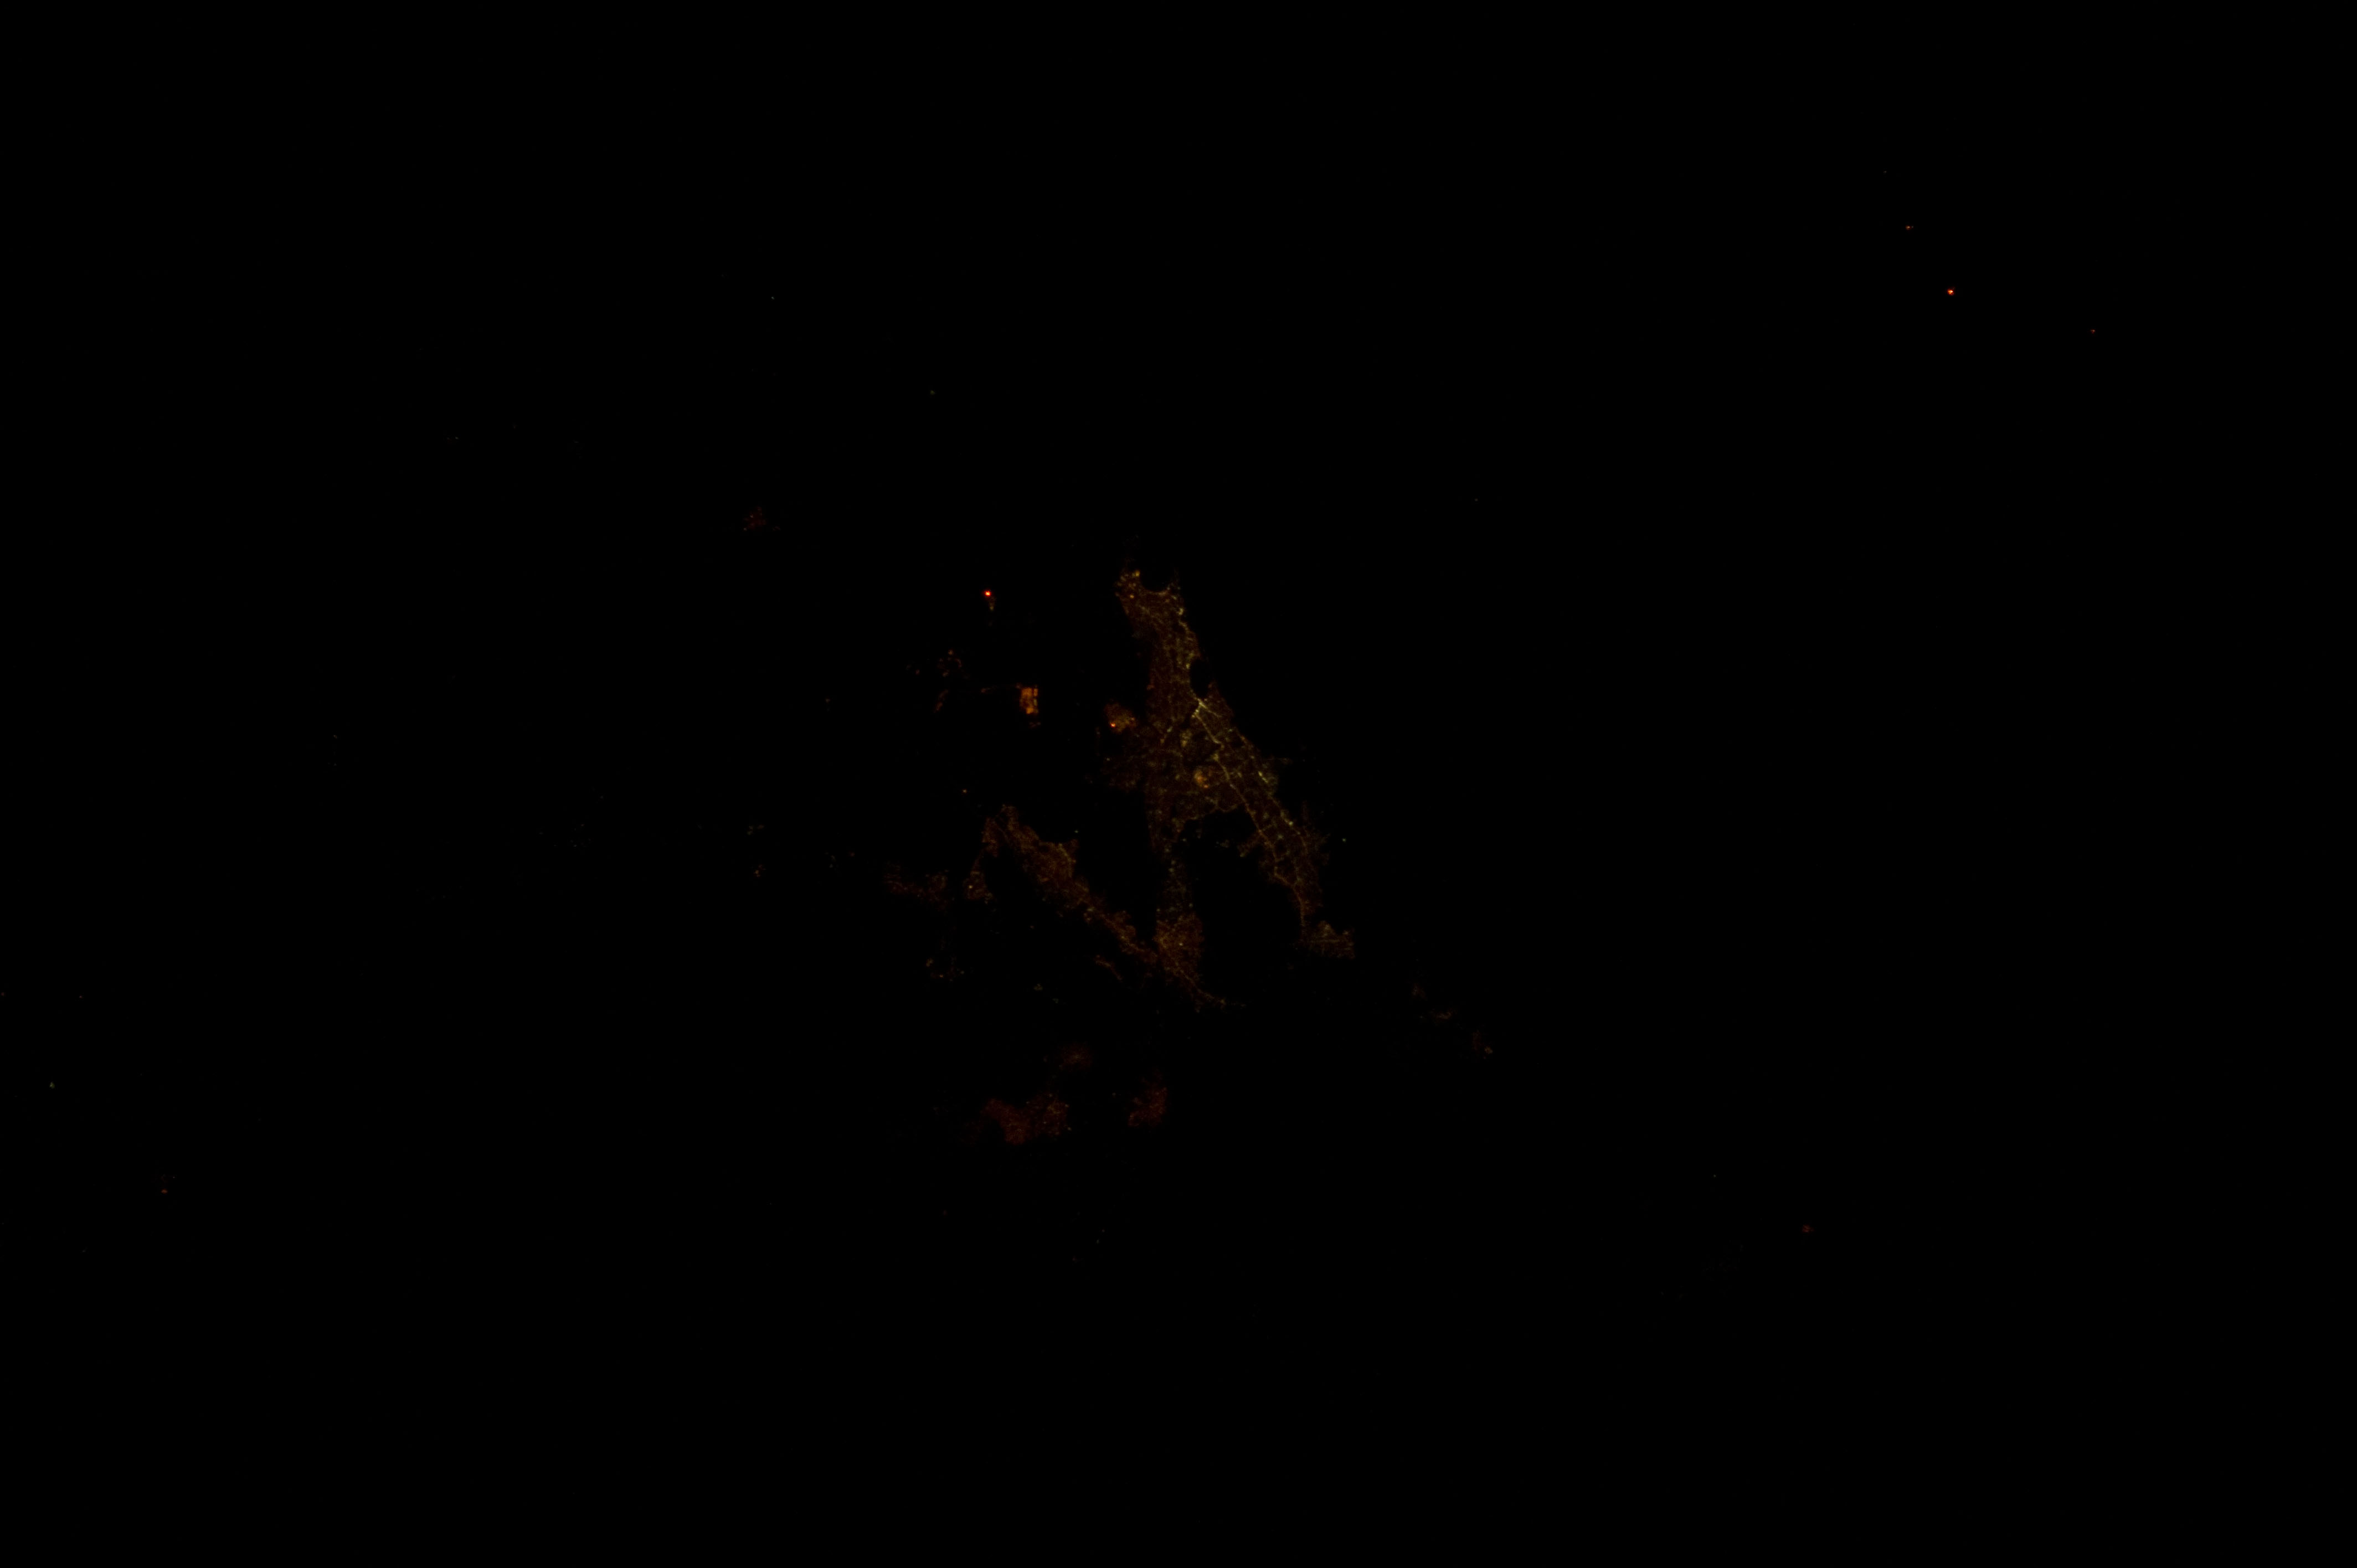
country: INDIA
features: MUBAI AREA AT NIGHT
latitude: 19.1
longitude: 72.8
